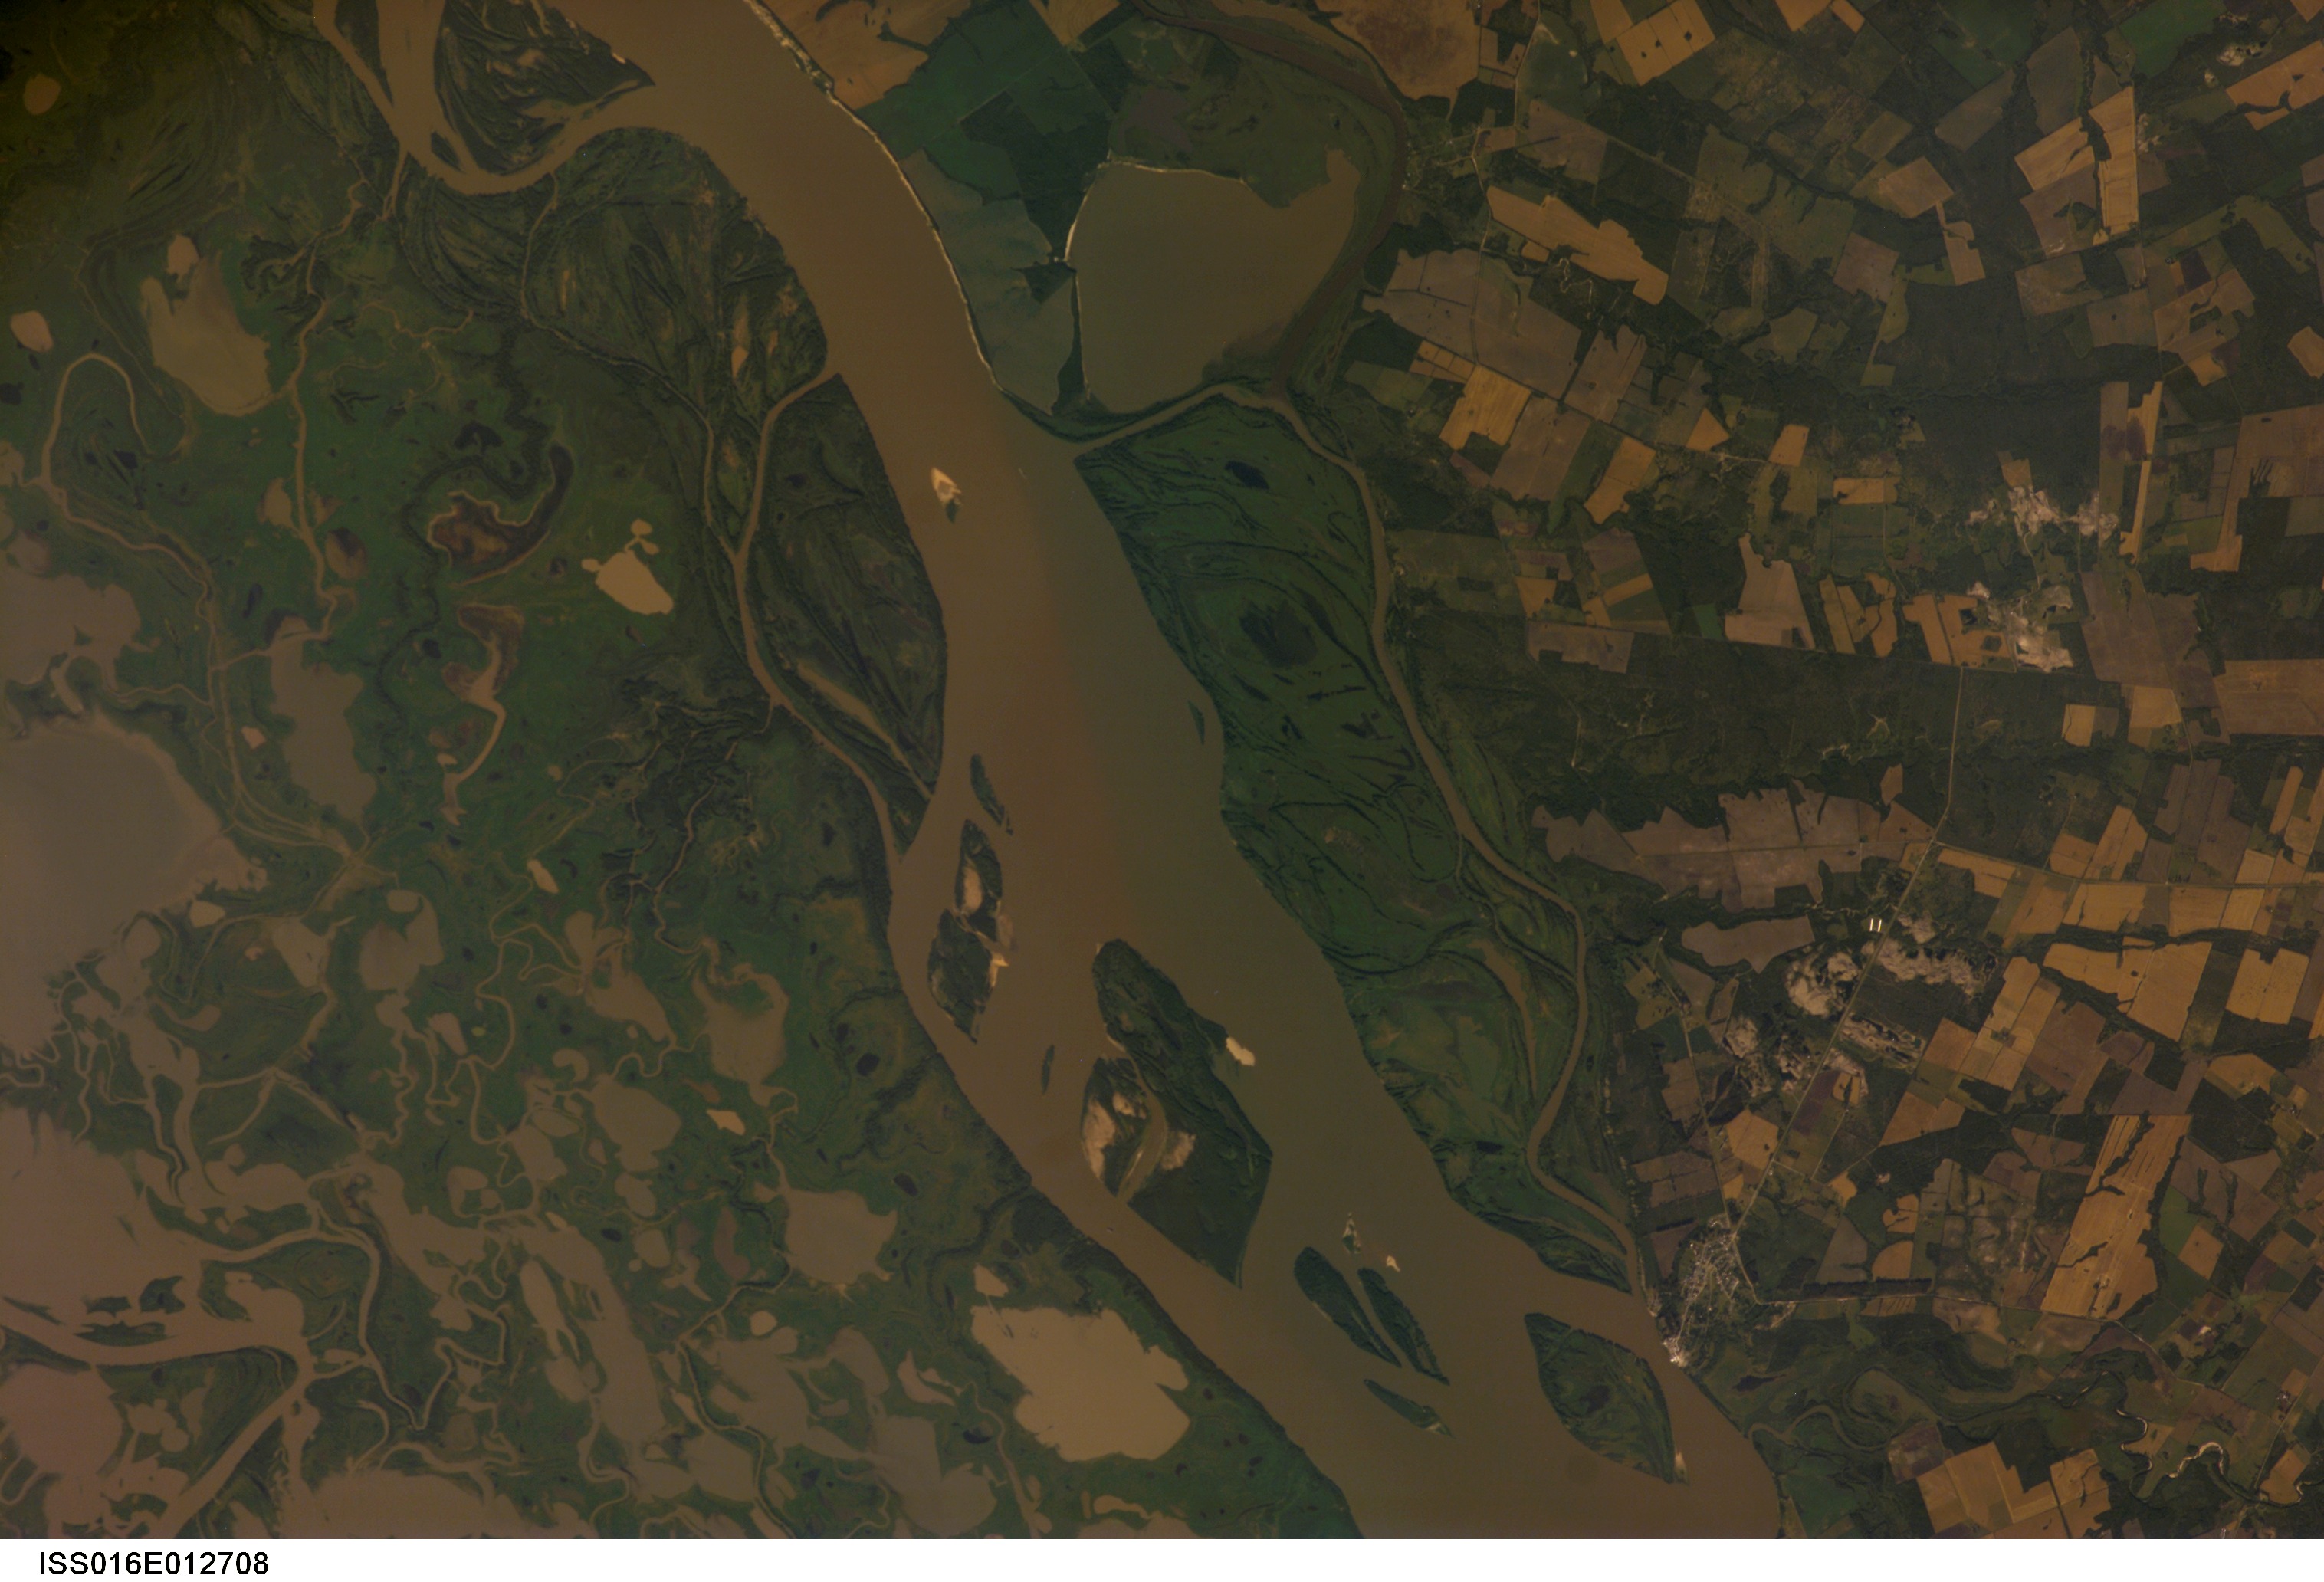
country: ARGENTINA
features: PARANA R., PIEDRAS BLANCAS, AGR.
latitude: -31.1
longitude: -59.9
